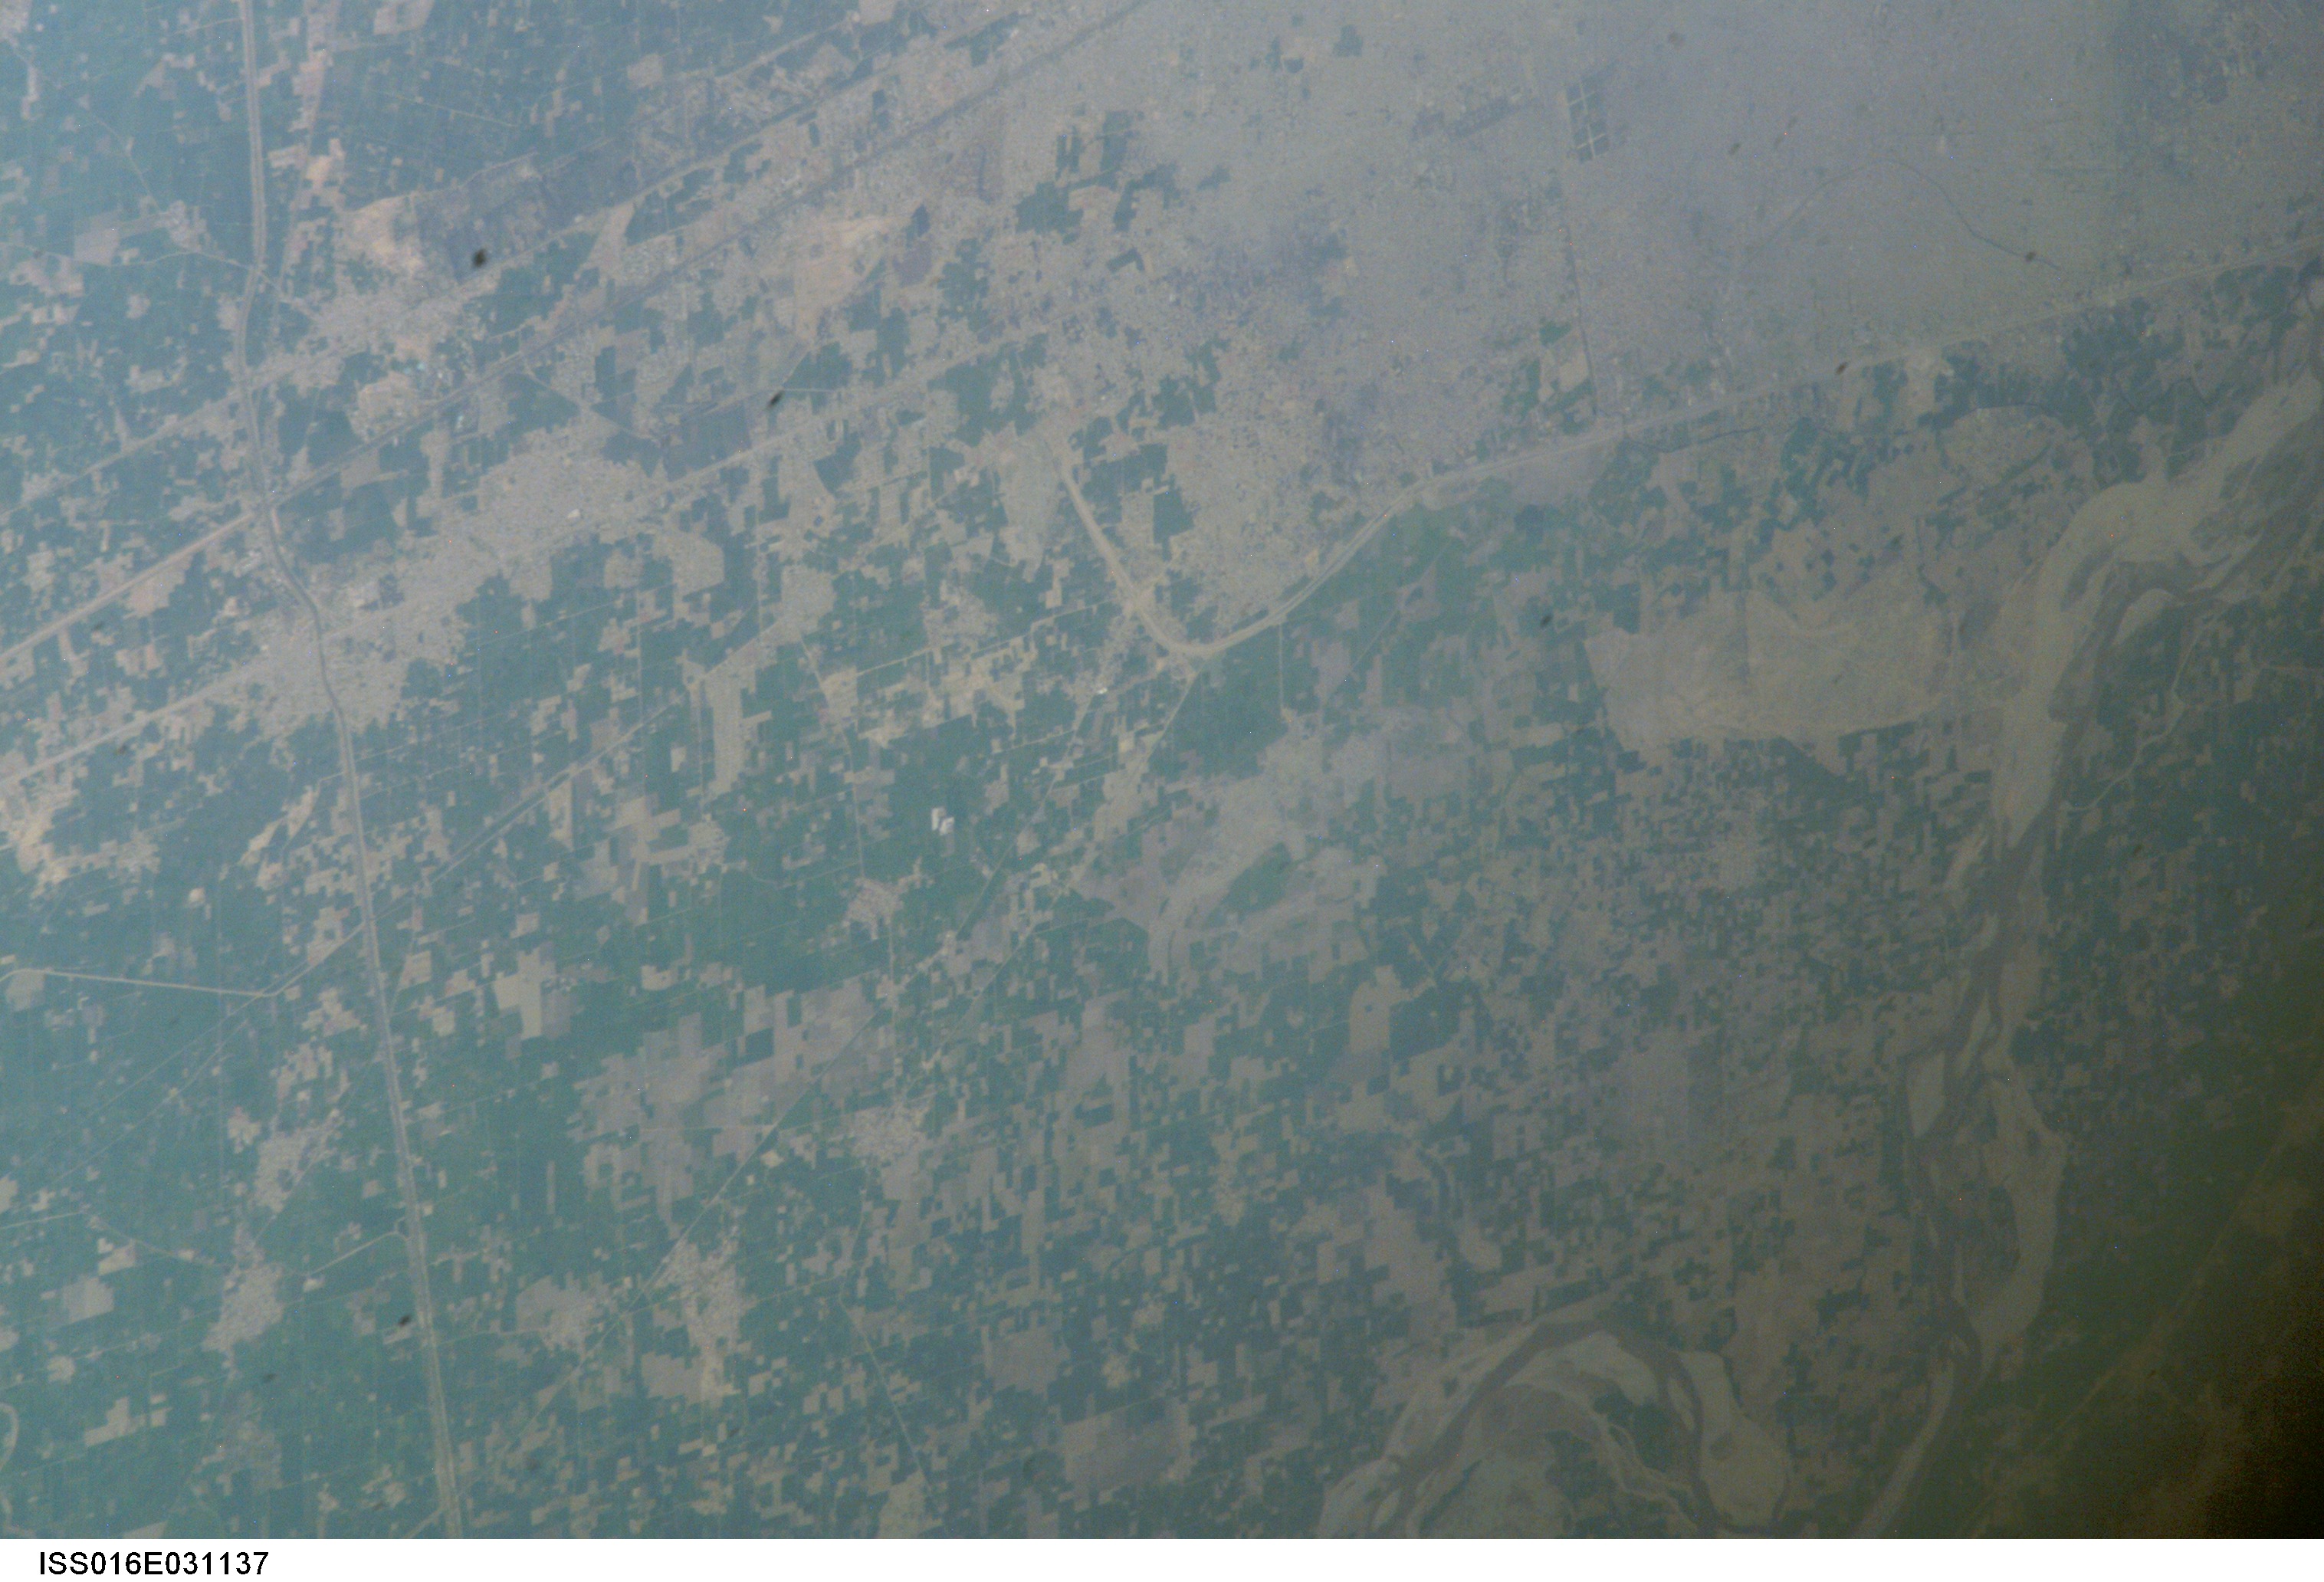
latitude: 31.6
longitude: 74.4
